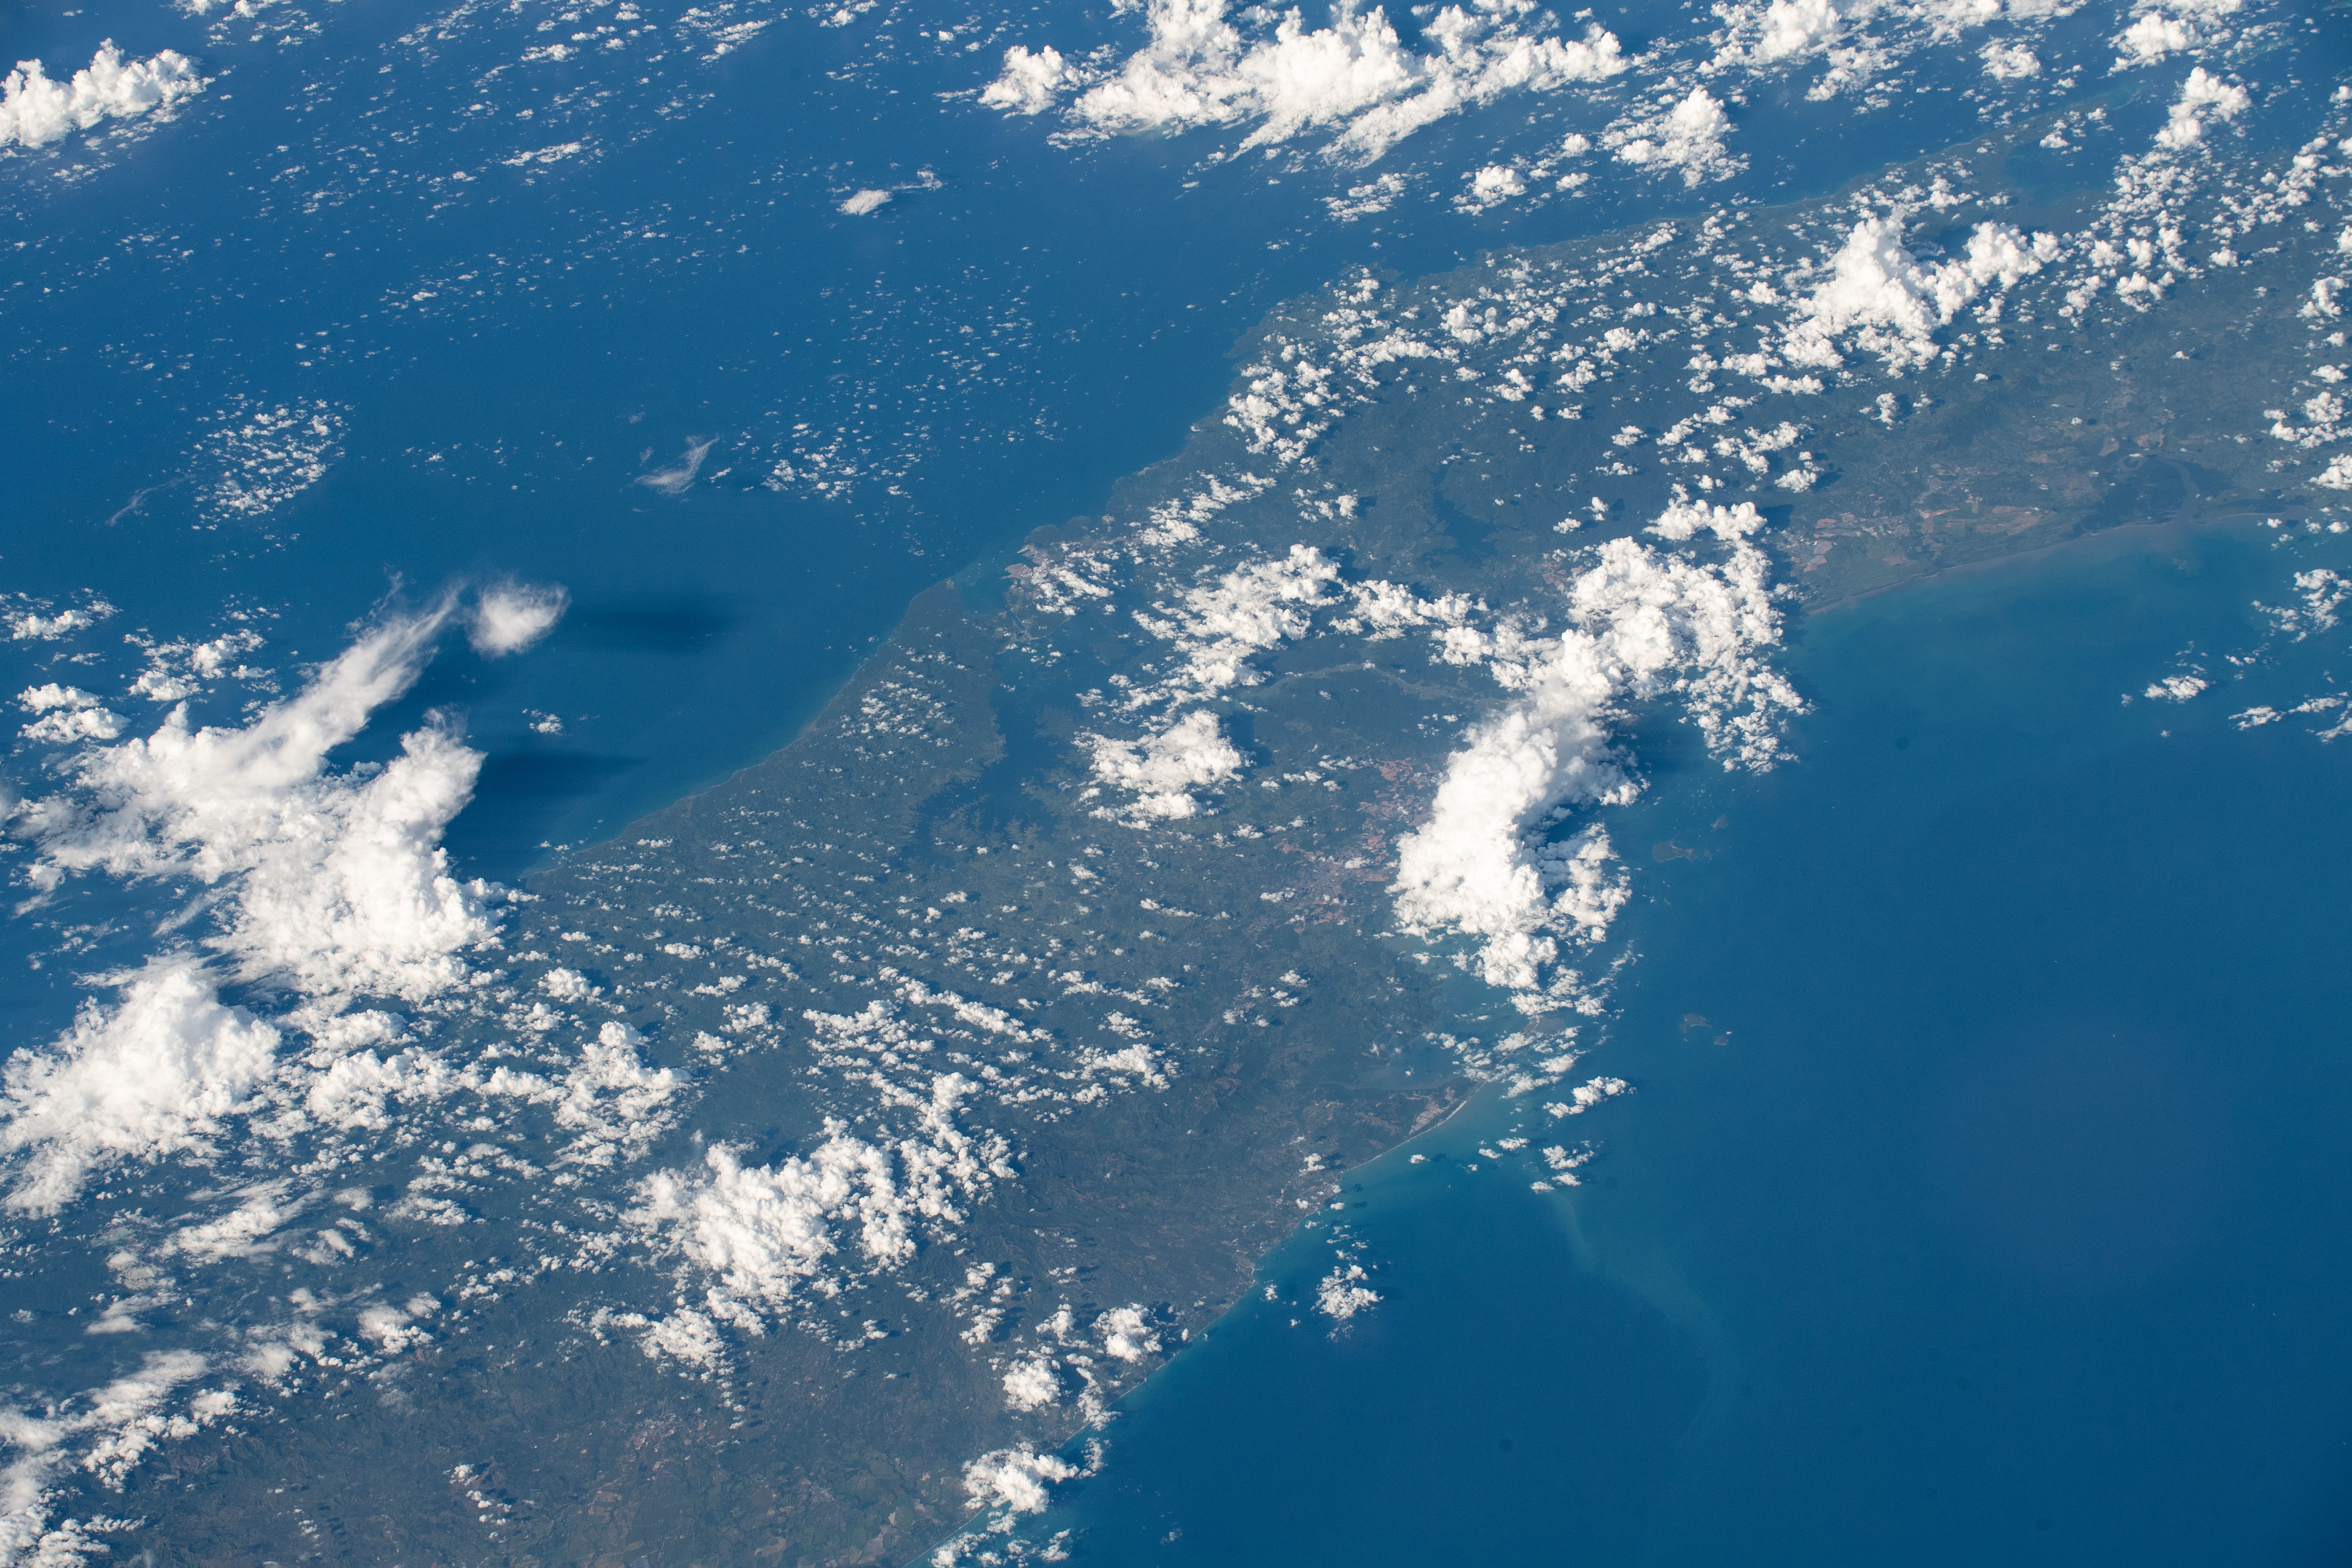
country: PANAMA
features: PANAMA, LAGO GATUN
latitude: 9.1
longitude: -79.8
